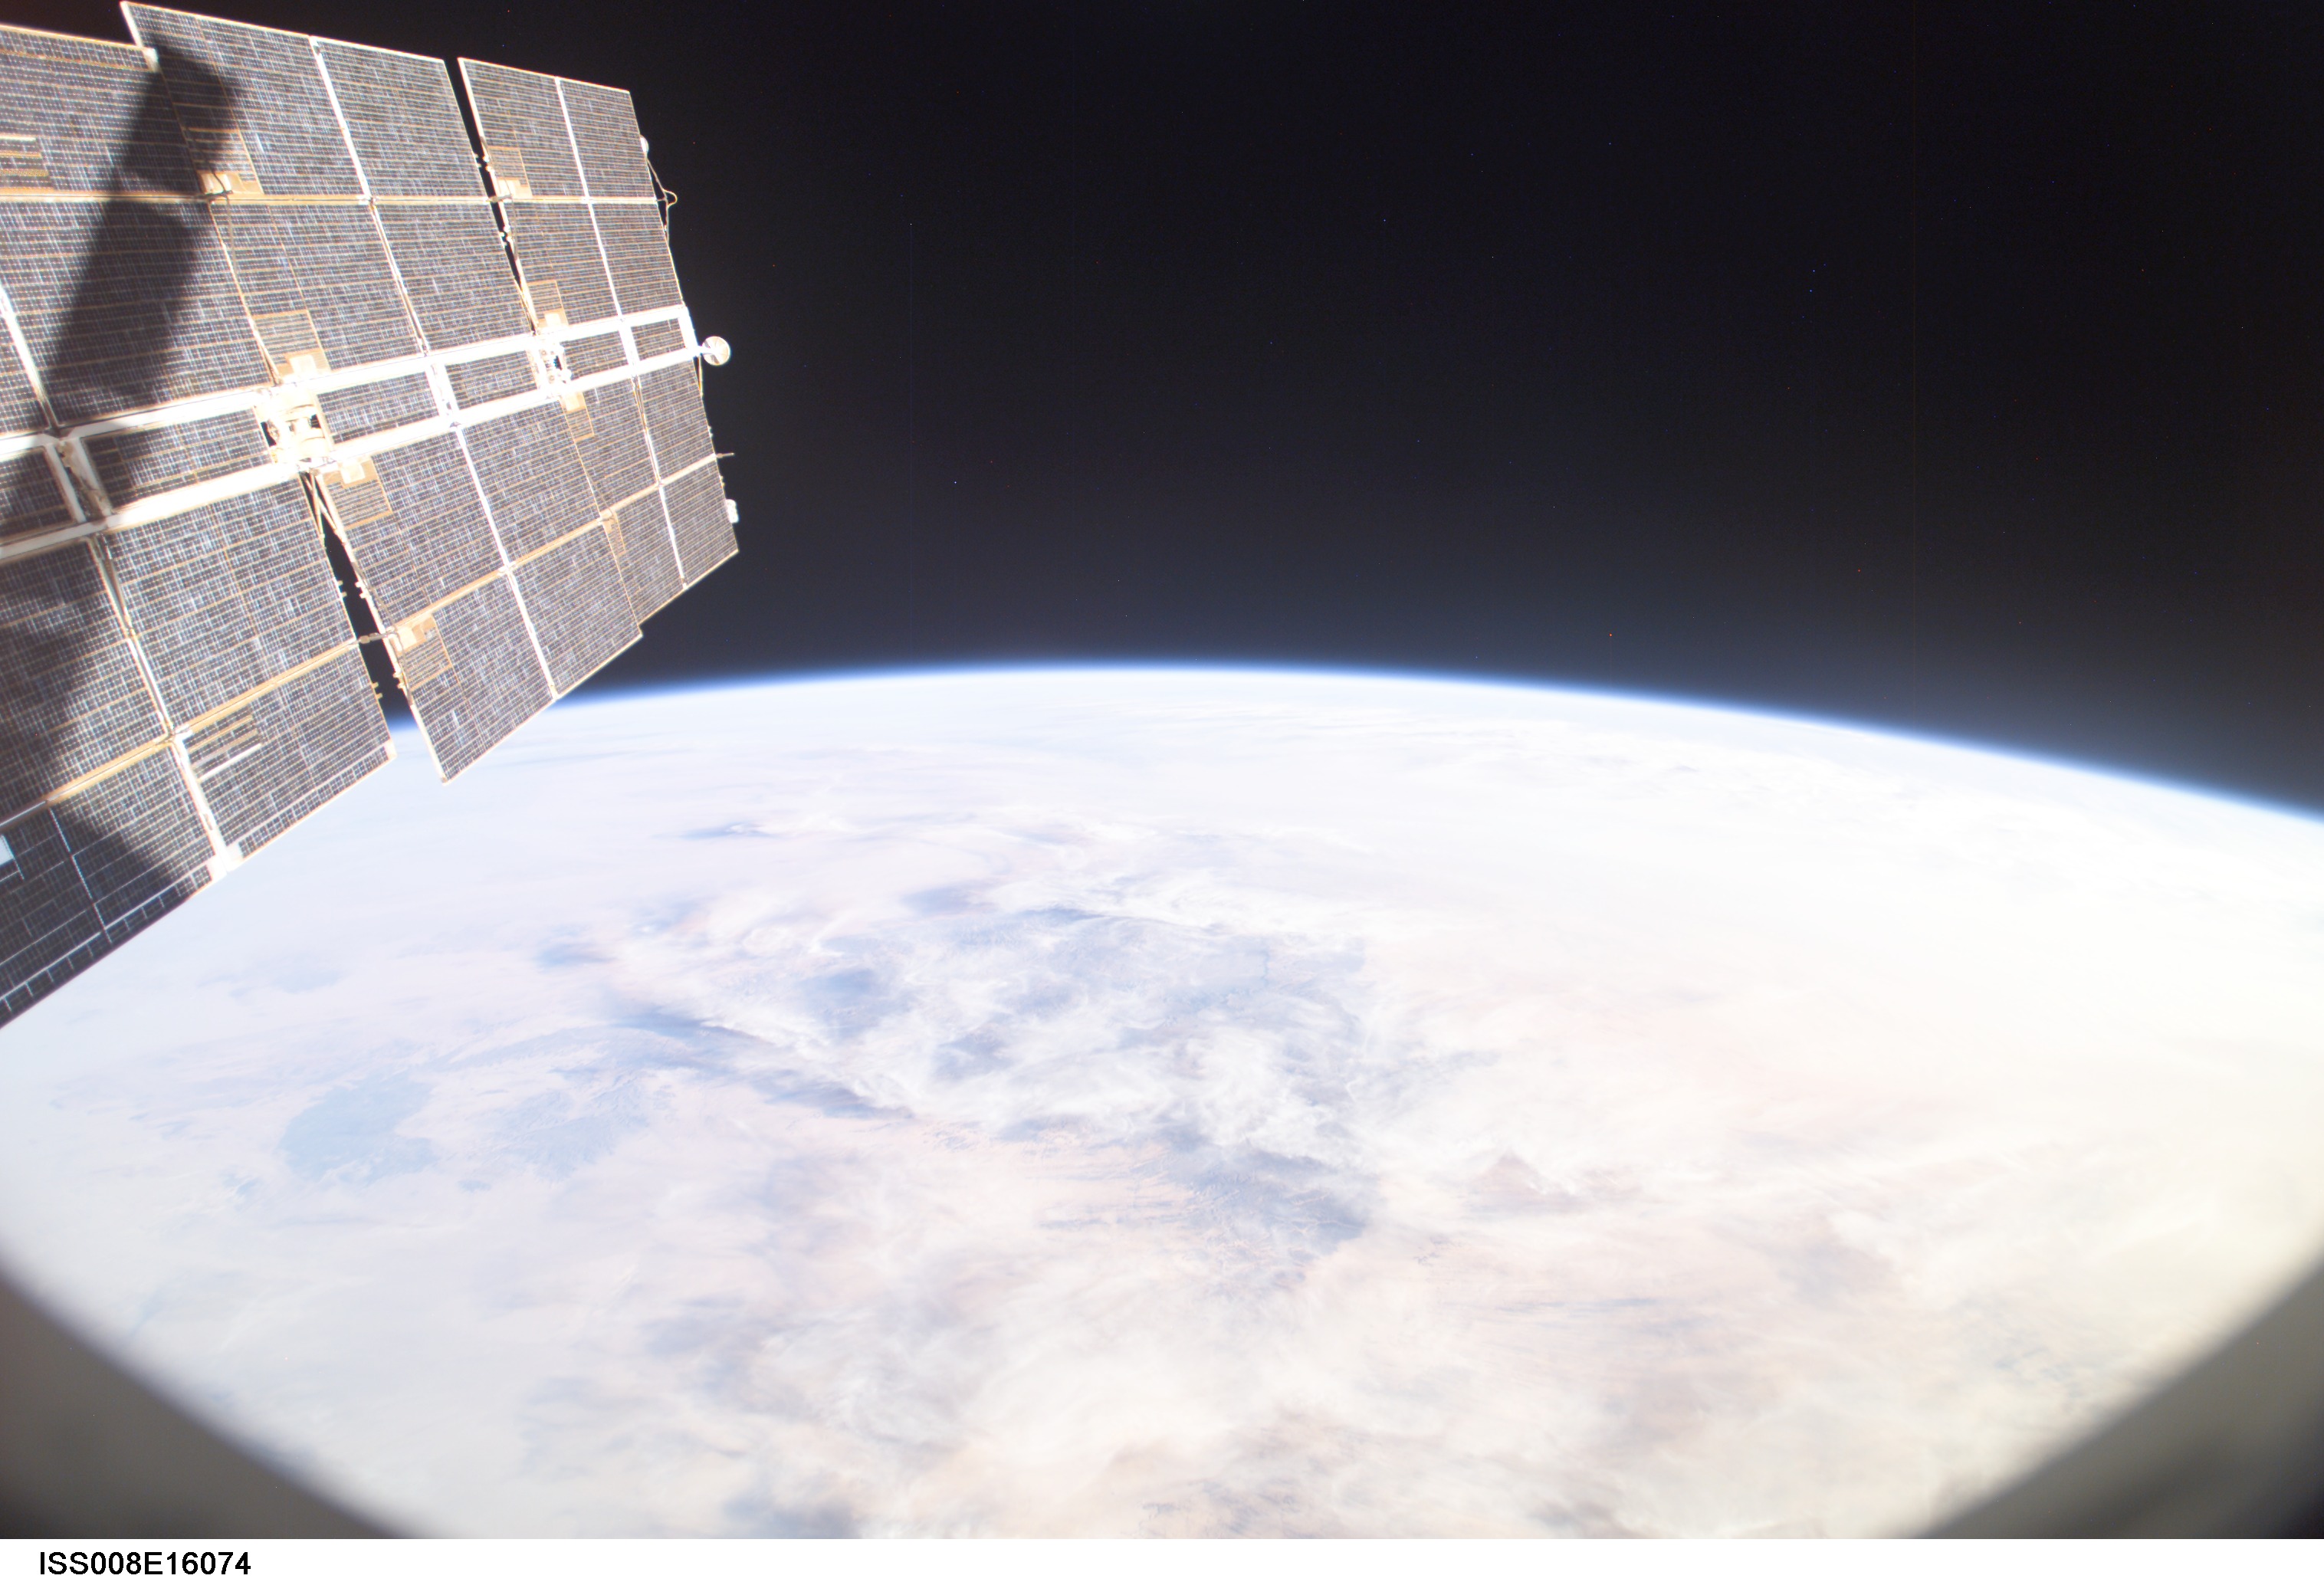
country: CHAD
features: SAHARA DES., LIBYAN D., ATMOSPHERIC LIMB
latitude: 21.0
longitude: 17.5
